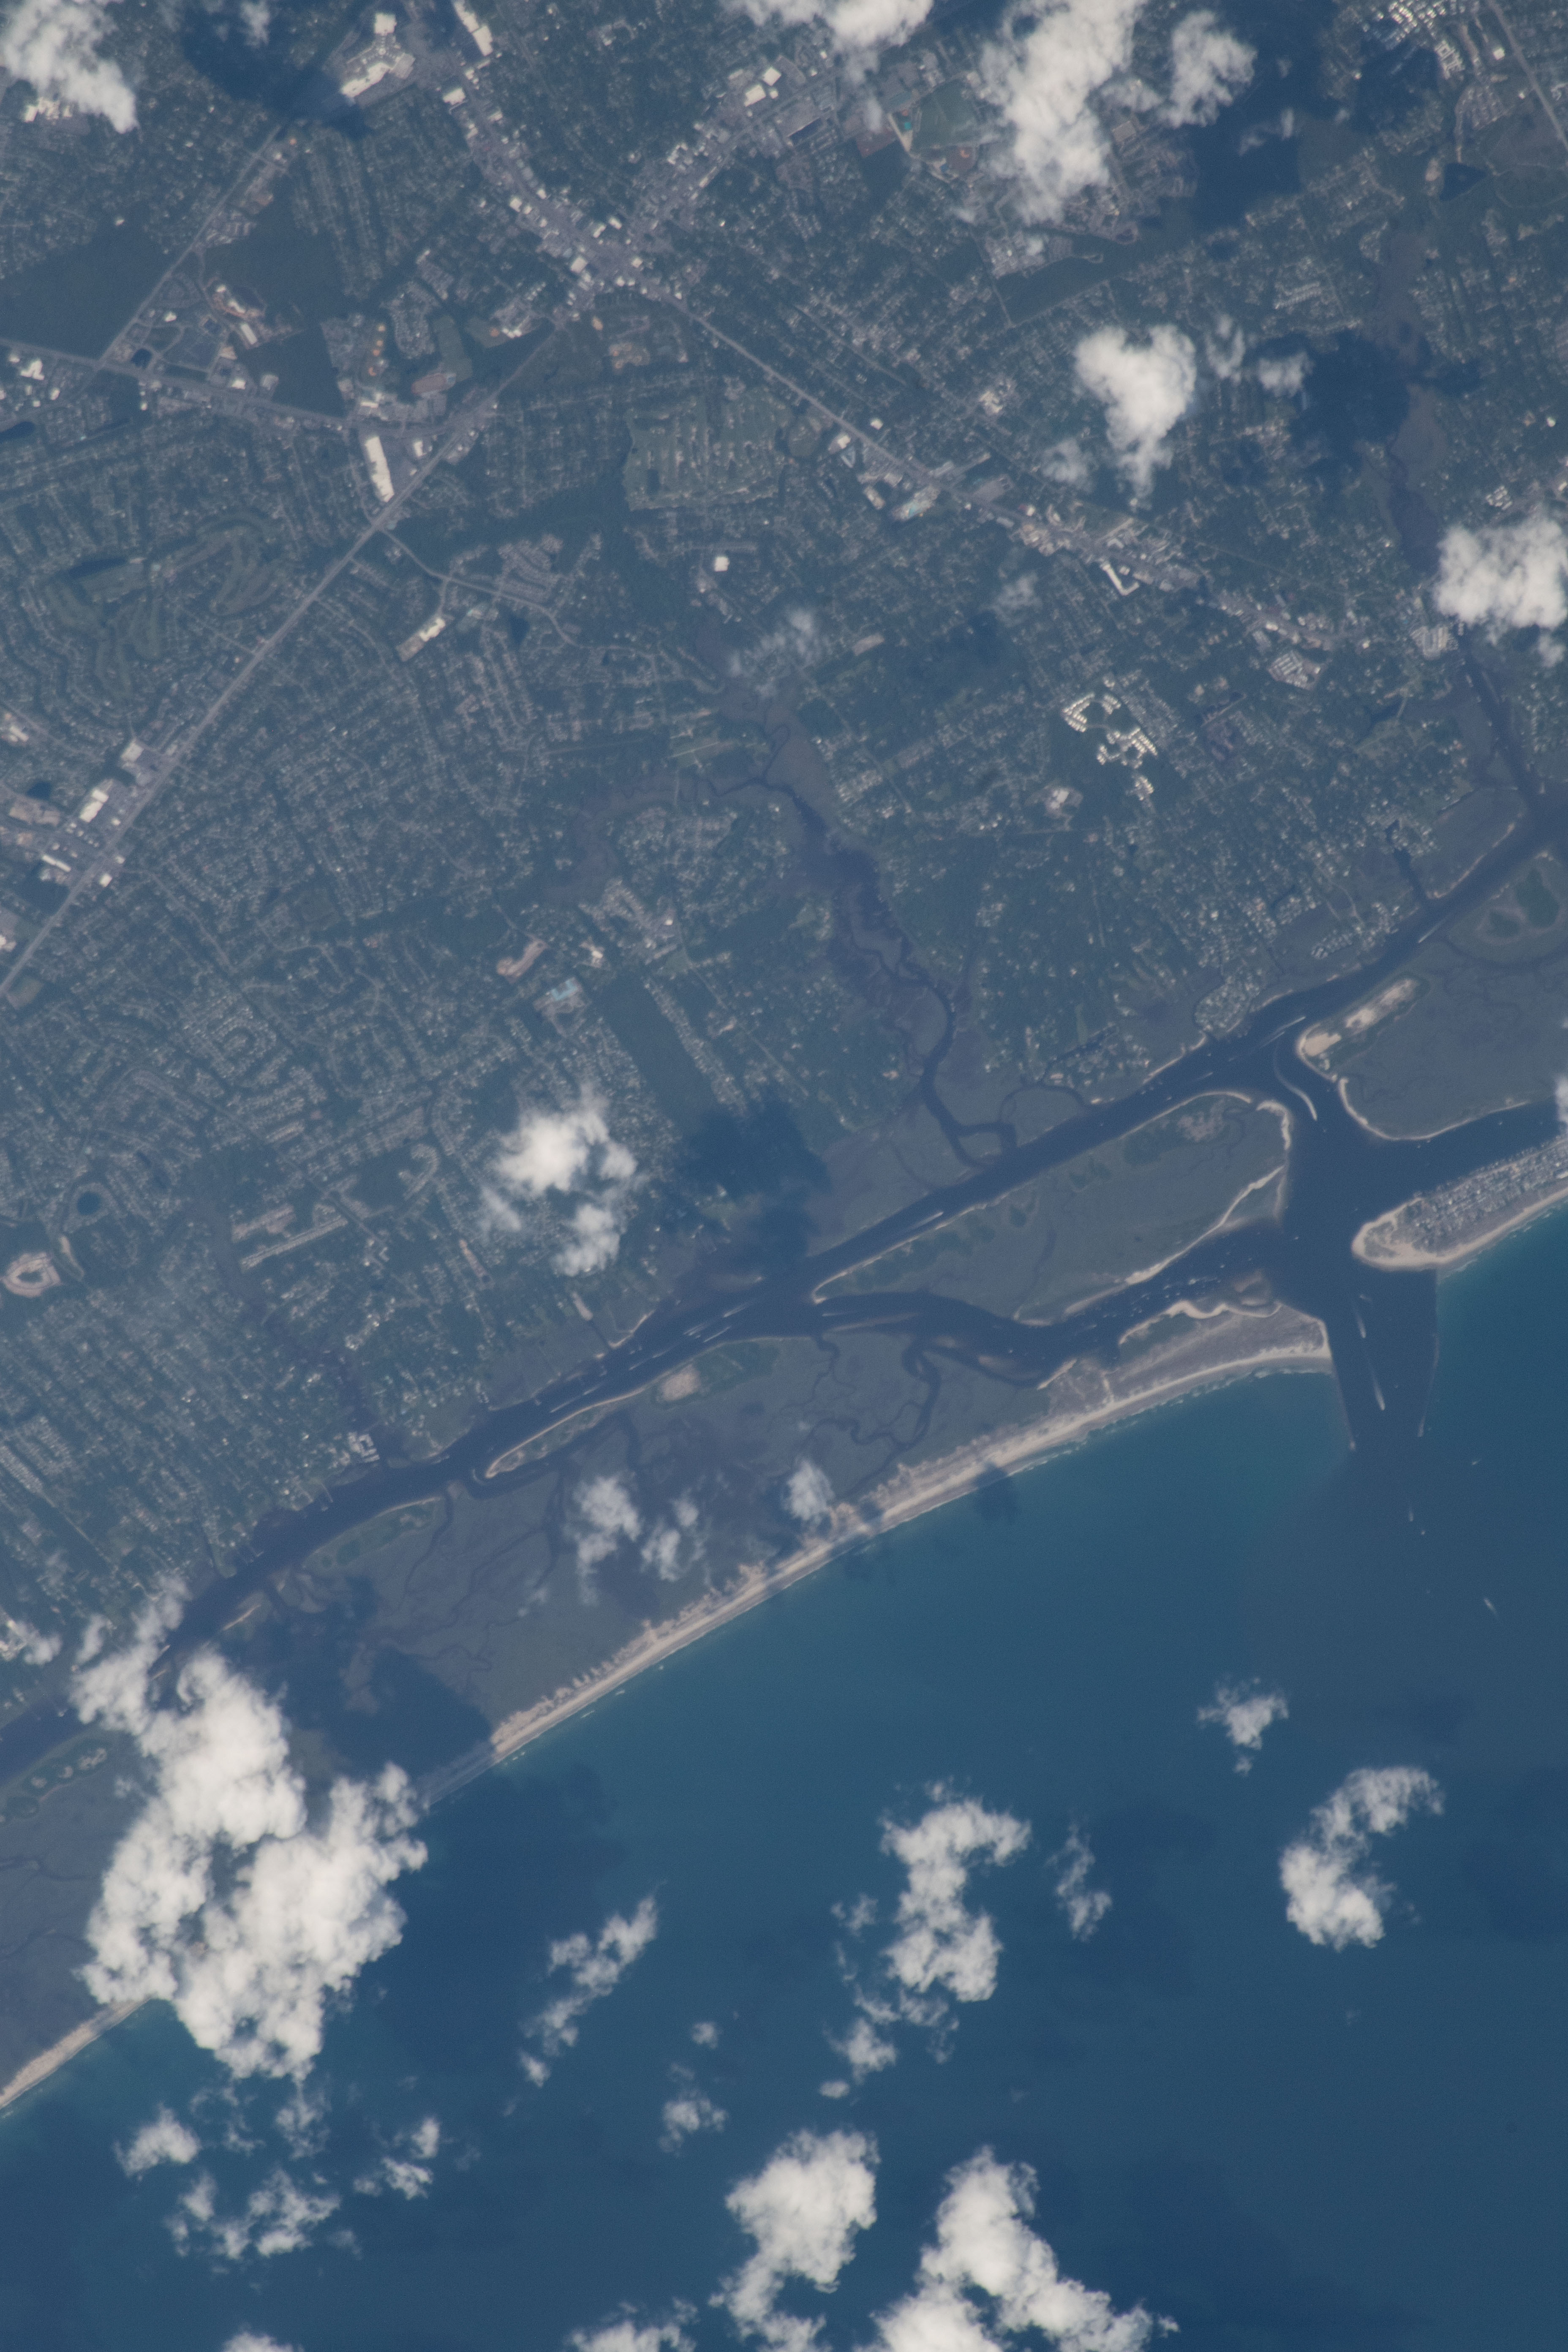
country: USA-NORTH CAROLINA
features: COAST, MONEY ISLAND, SAND
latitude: 34.2
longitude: -77.8
